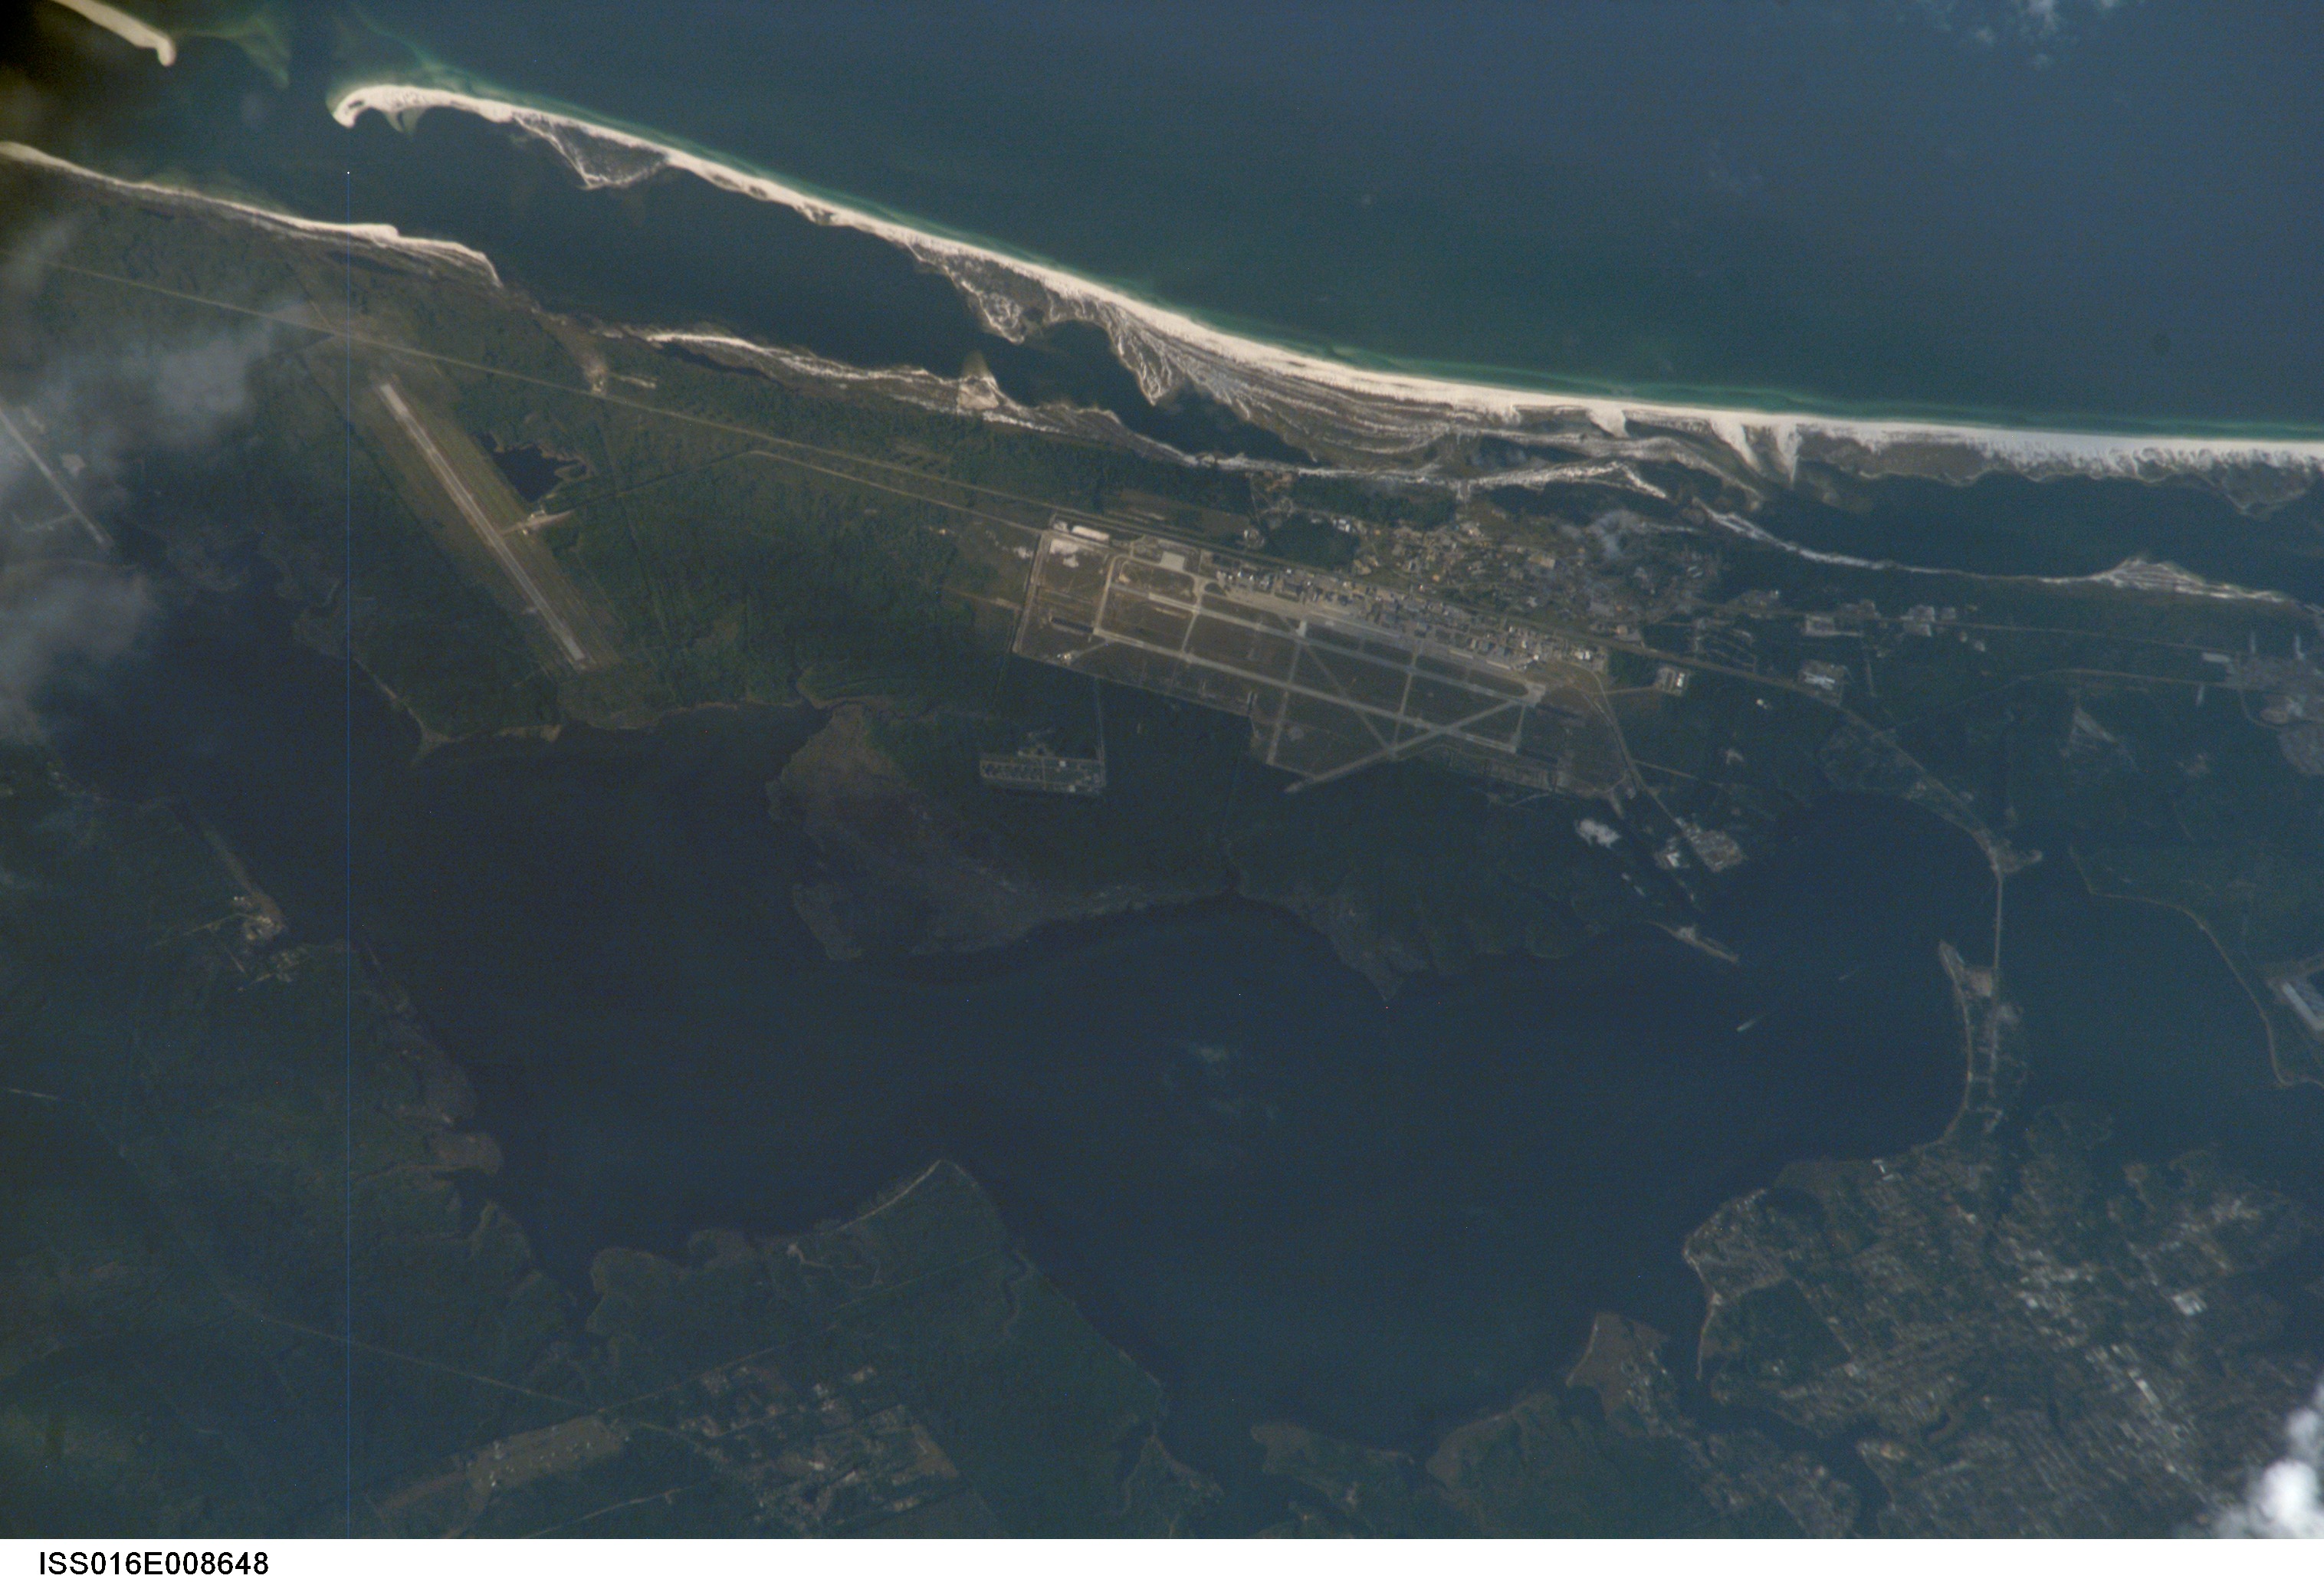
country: USA-FLORIDA
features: TYNDALL AFB, ST. ANDREW SOUND
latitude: 30.1
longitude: -85.6
